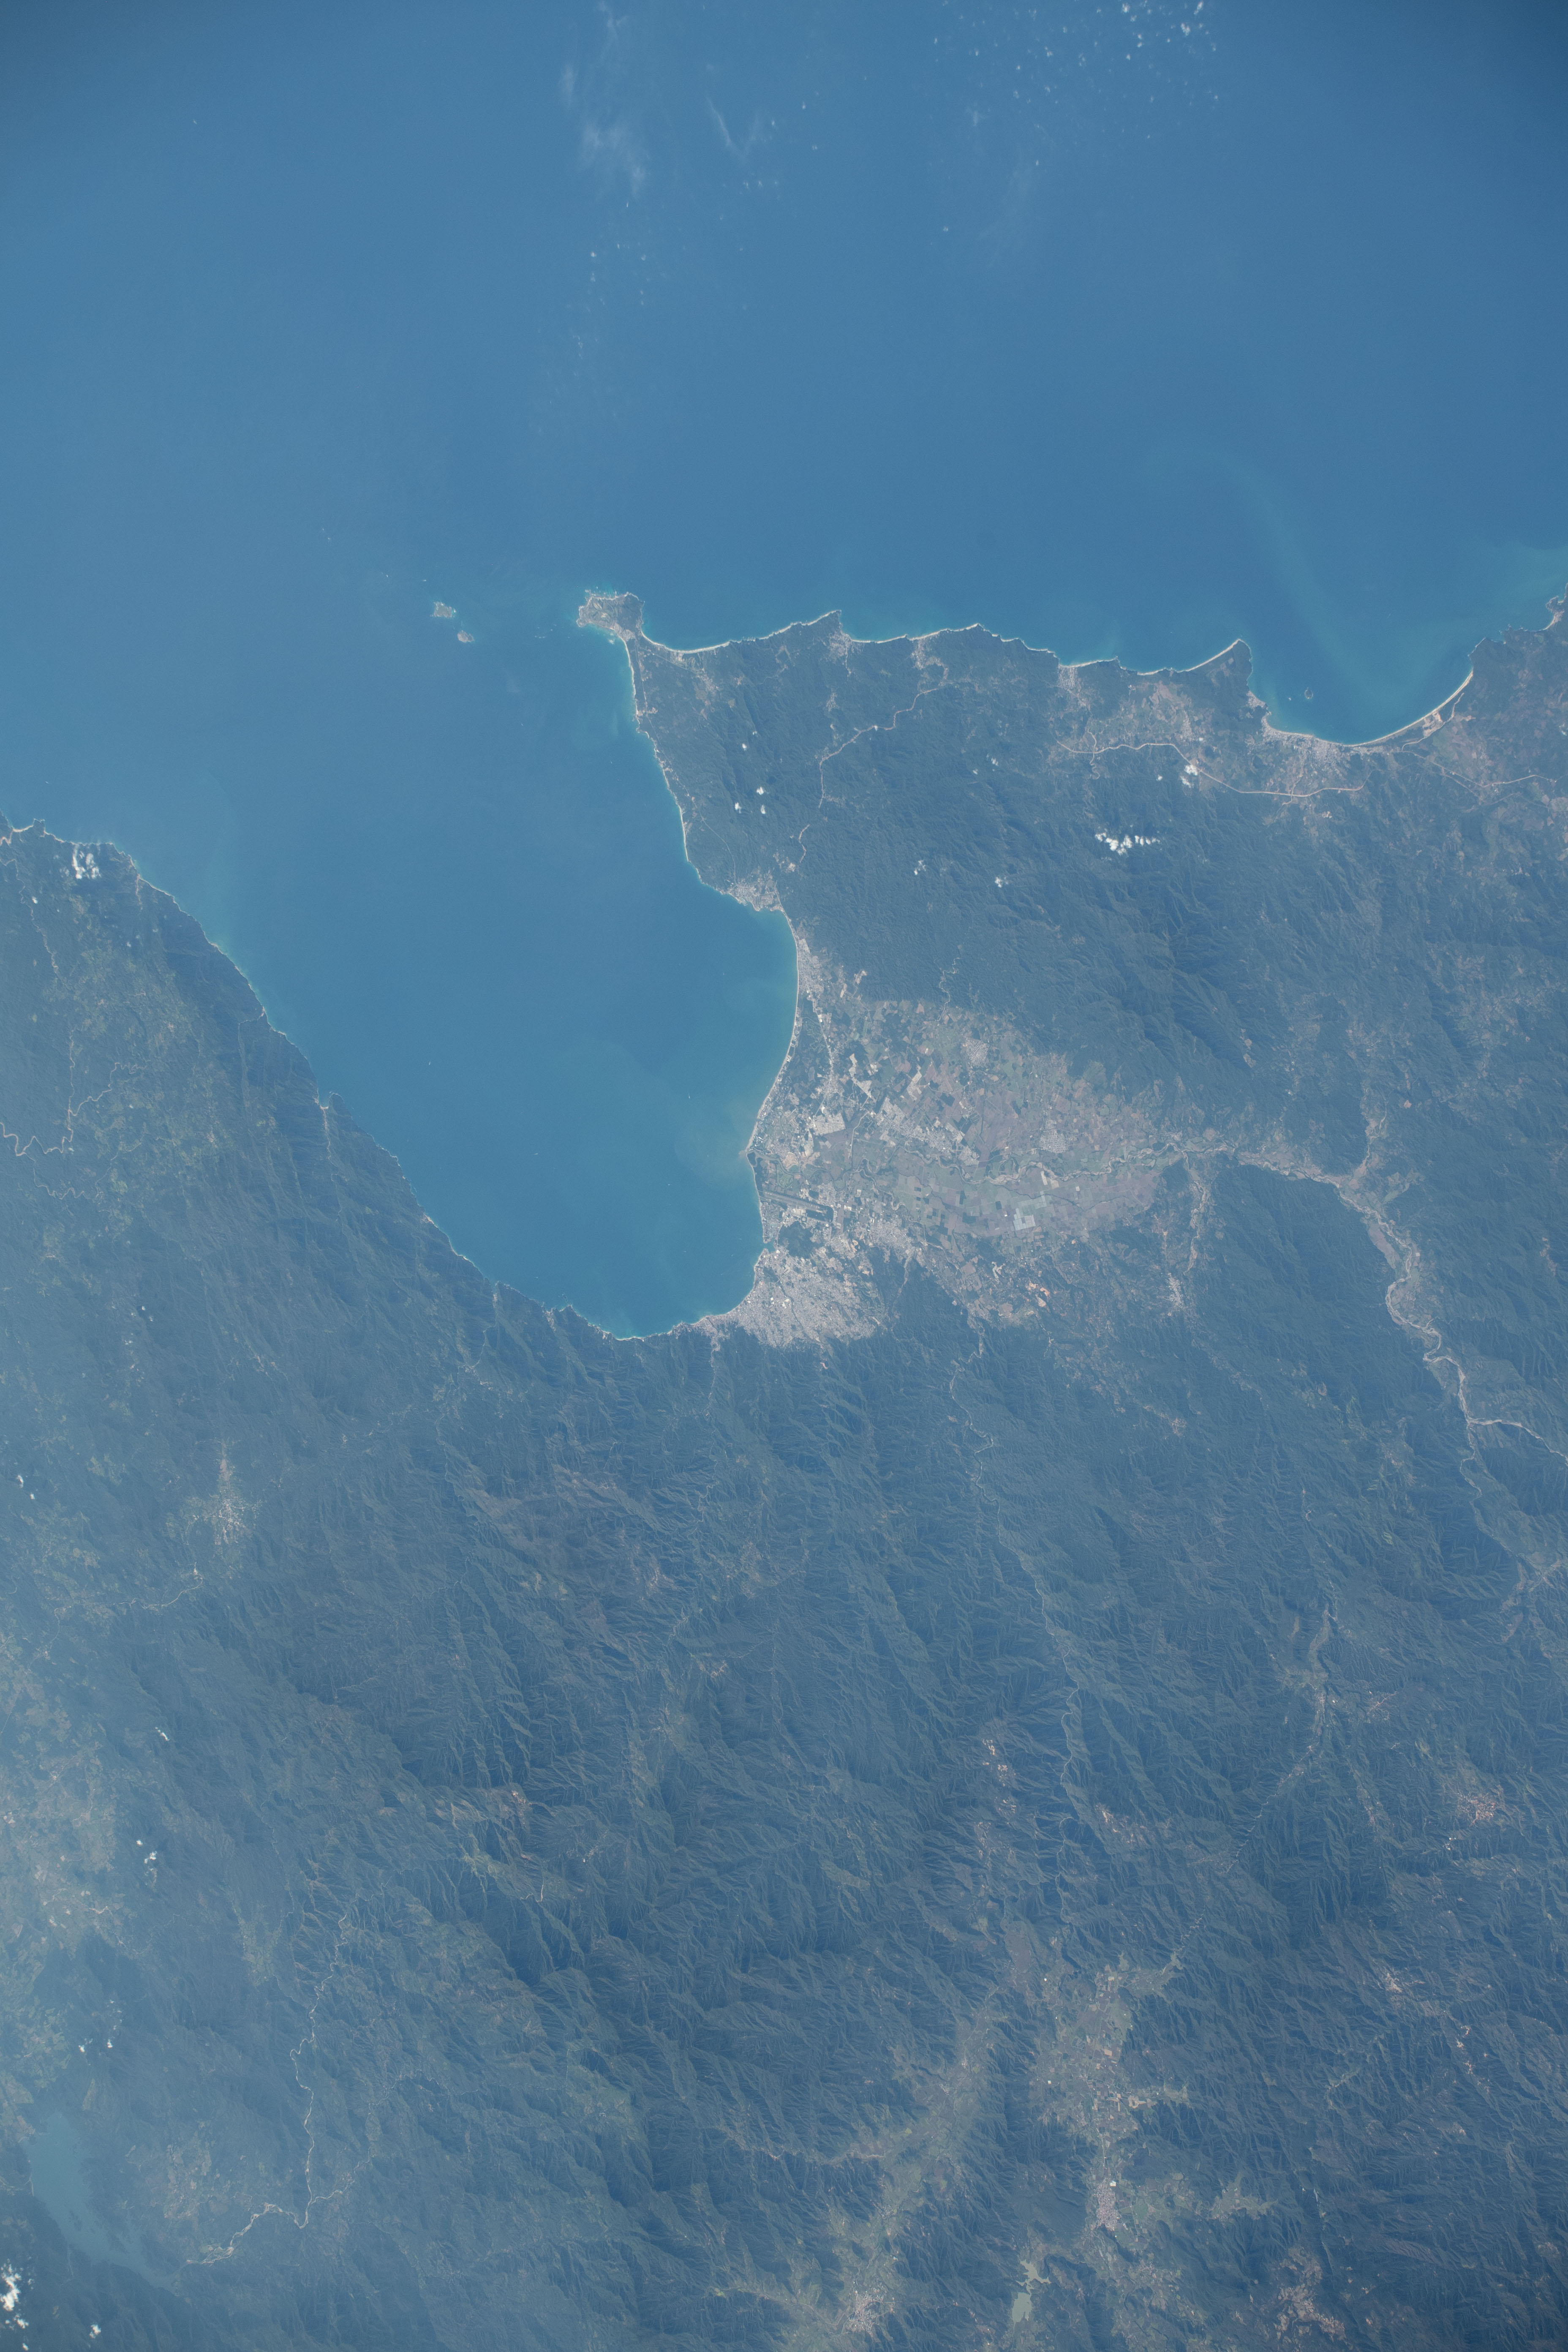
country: MEXICO
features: BANDERAS BAY, COAST, PUERTO VALLARTA
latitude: 20.7
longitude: -105.3
